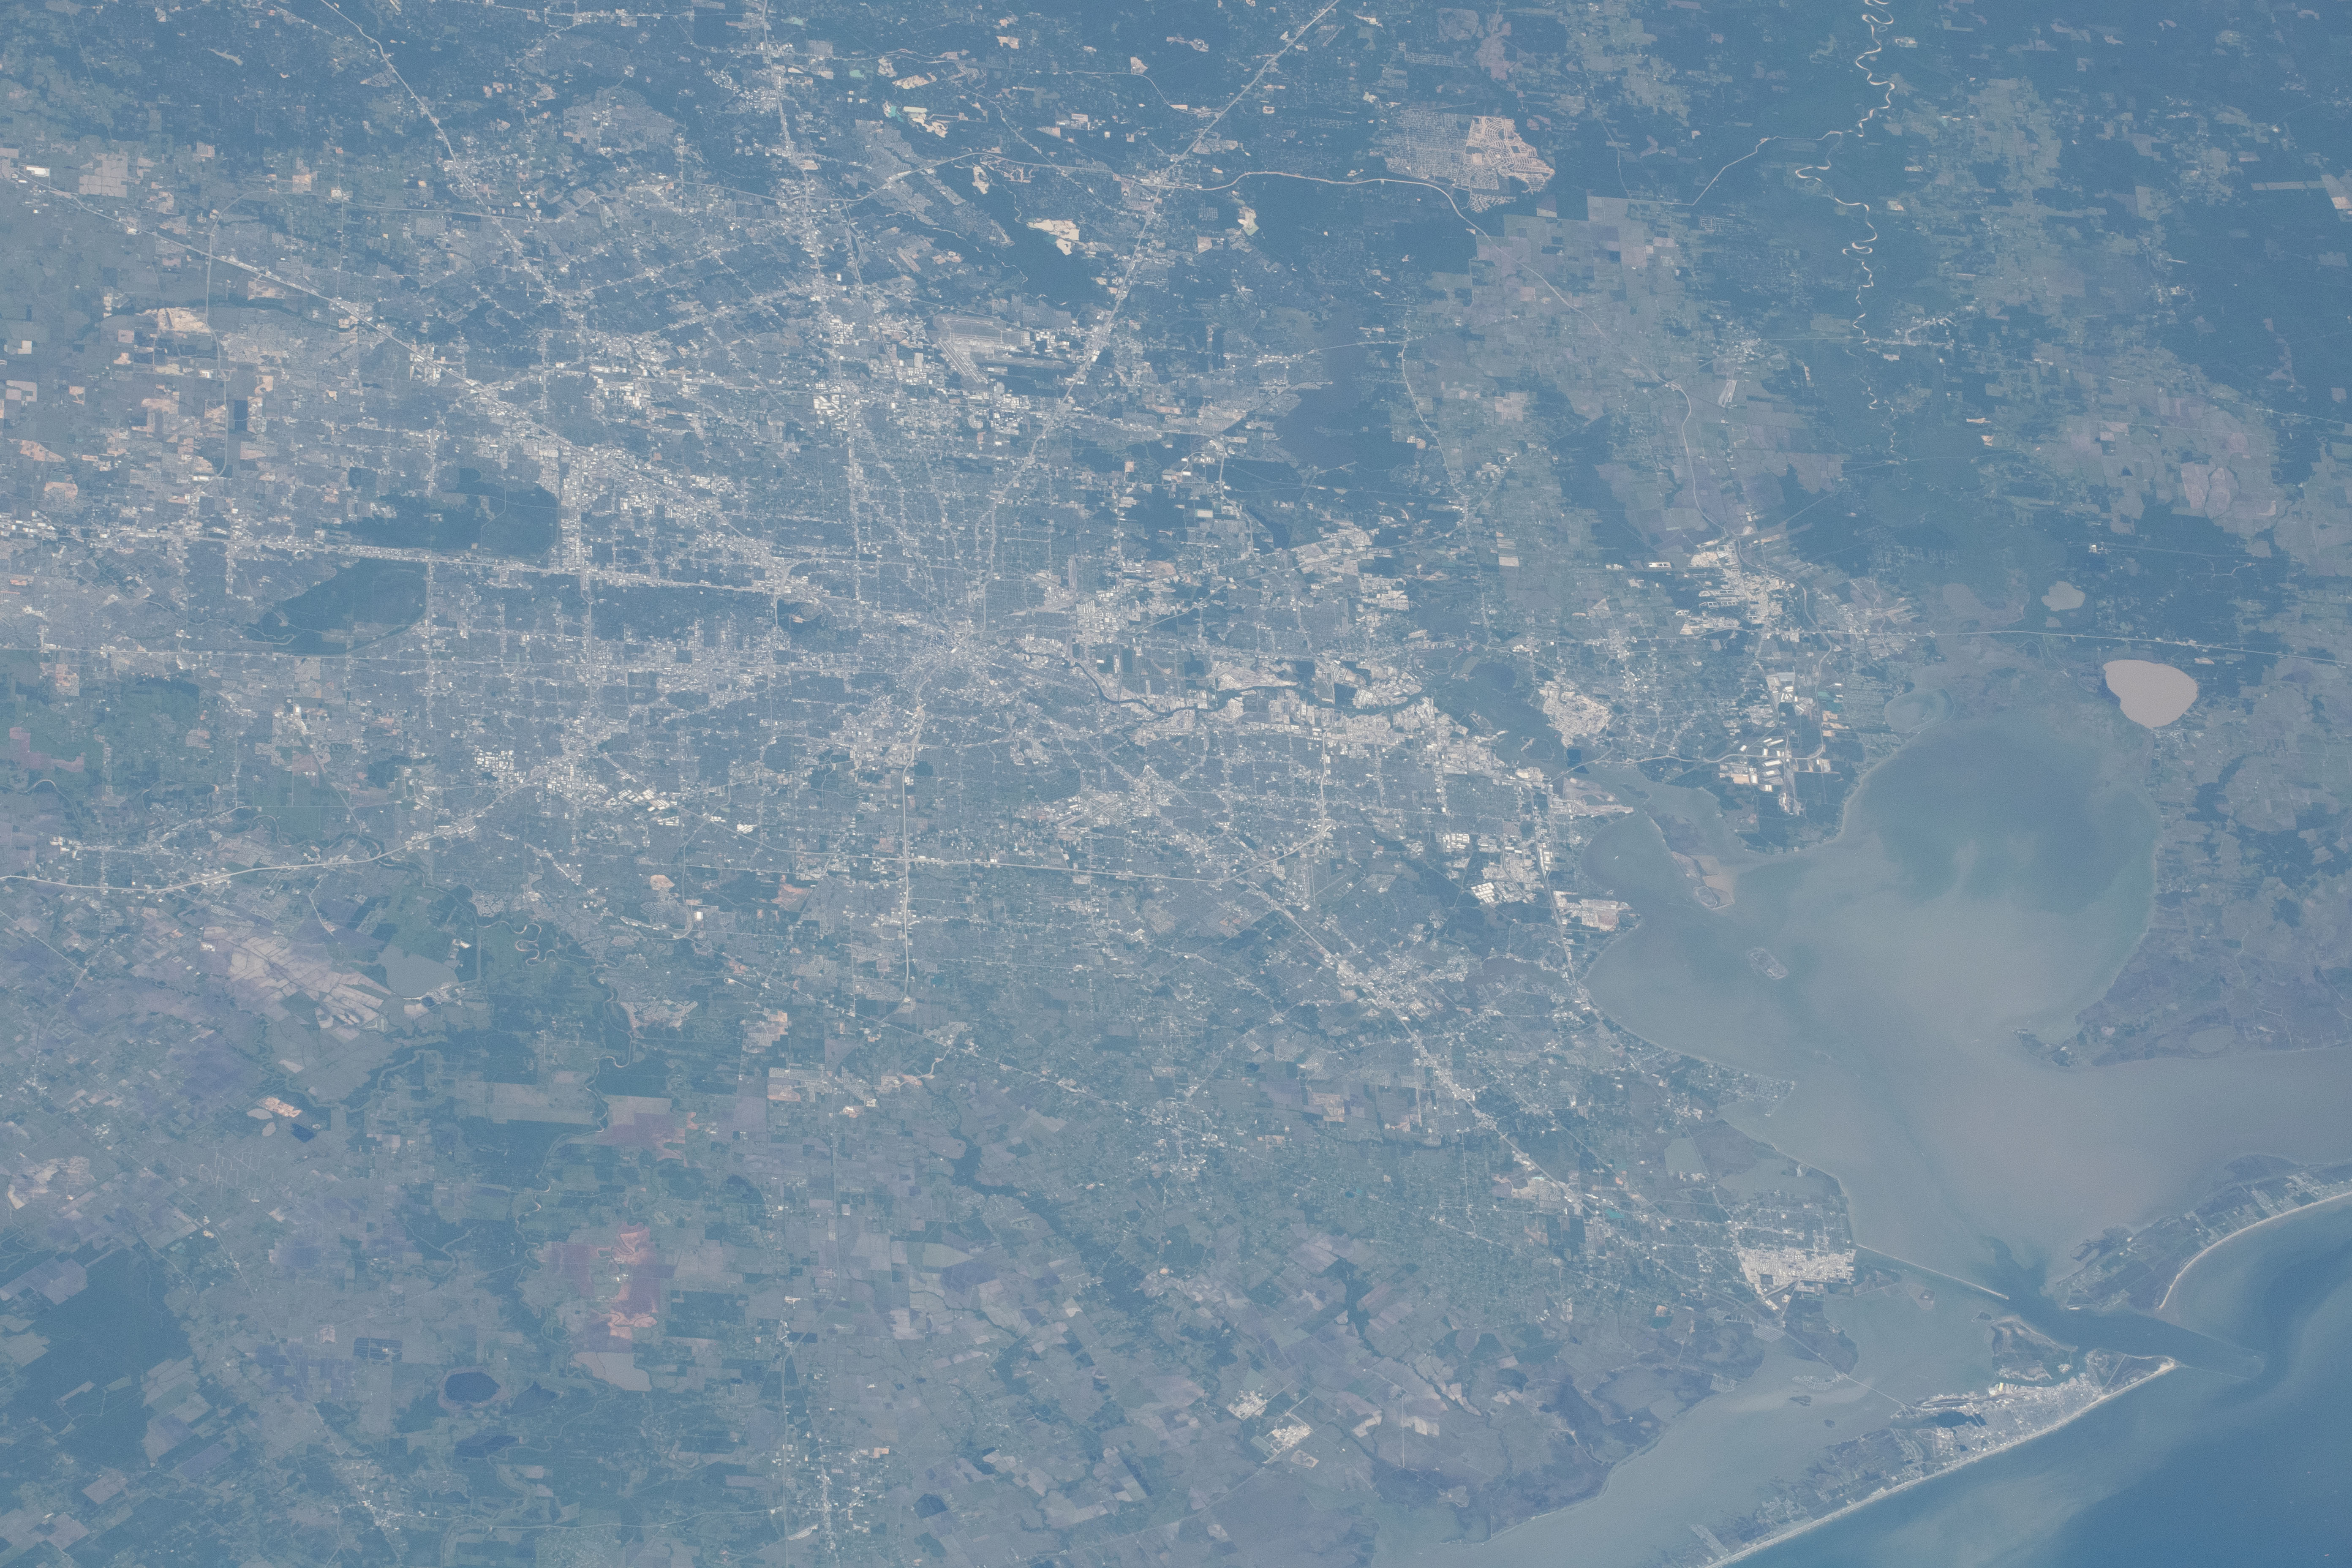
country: USA-TEXAS
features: HOUSTON, BUFFALO BAYOU, TRINITY BAY, GALVESTON BAY, GALVESTON ISLAND
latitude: 29.6
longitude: -95.1
